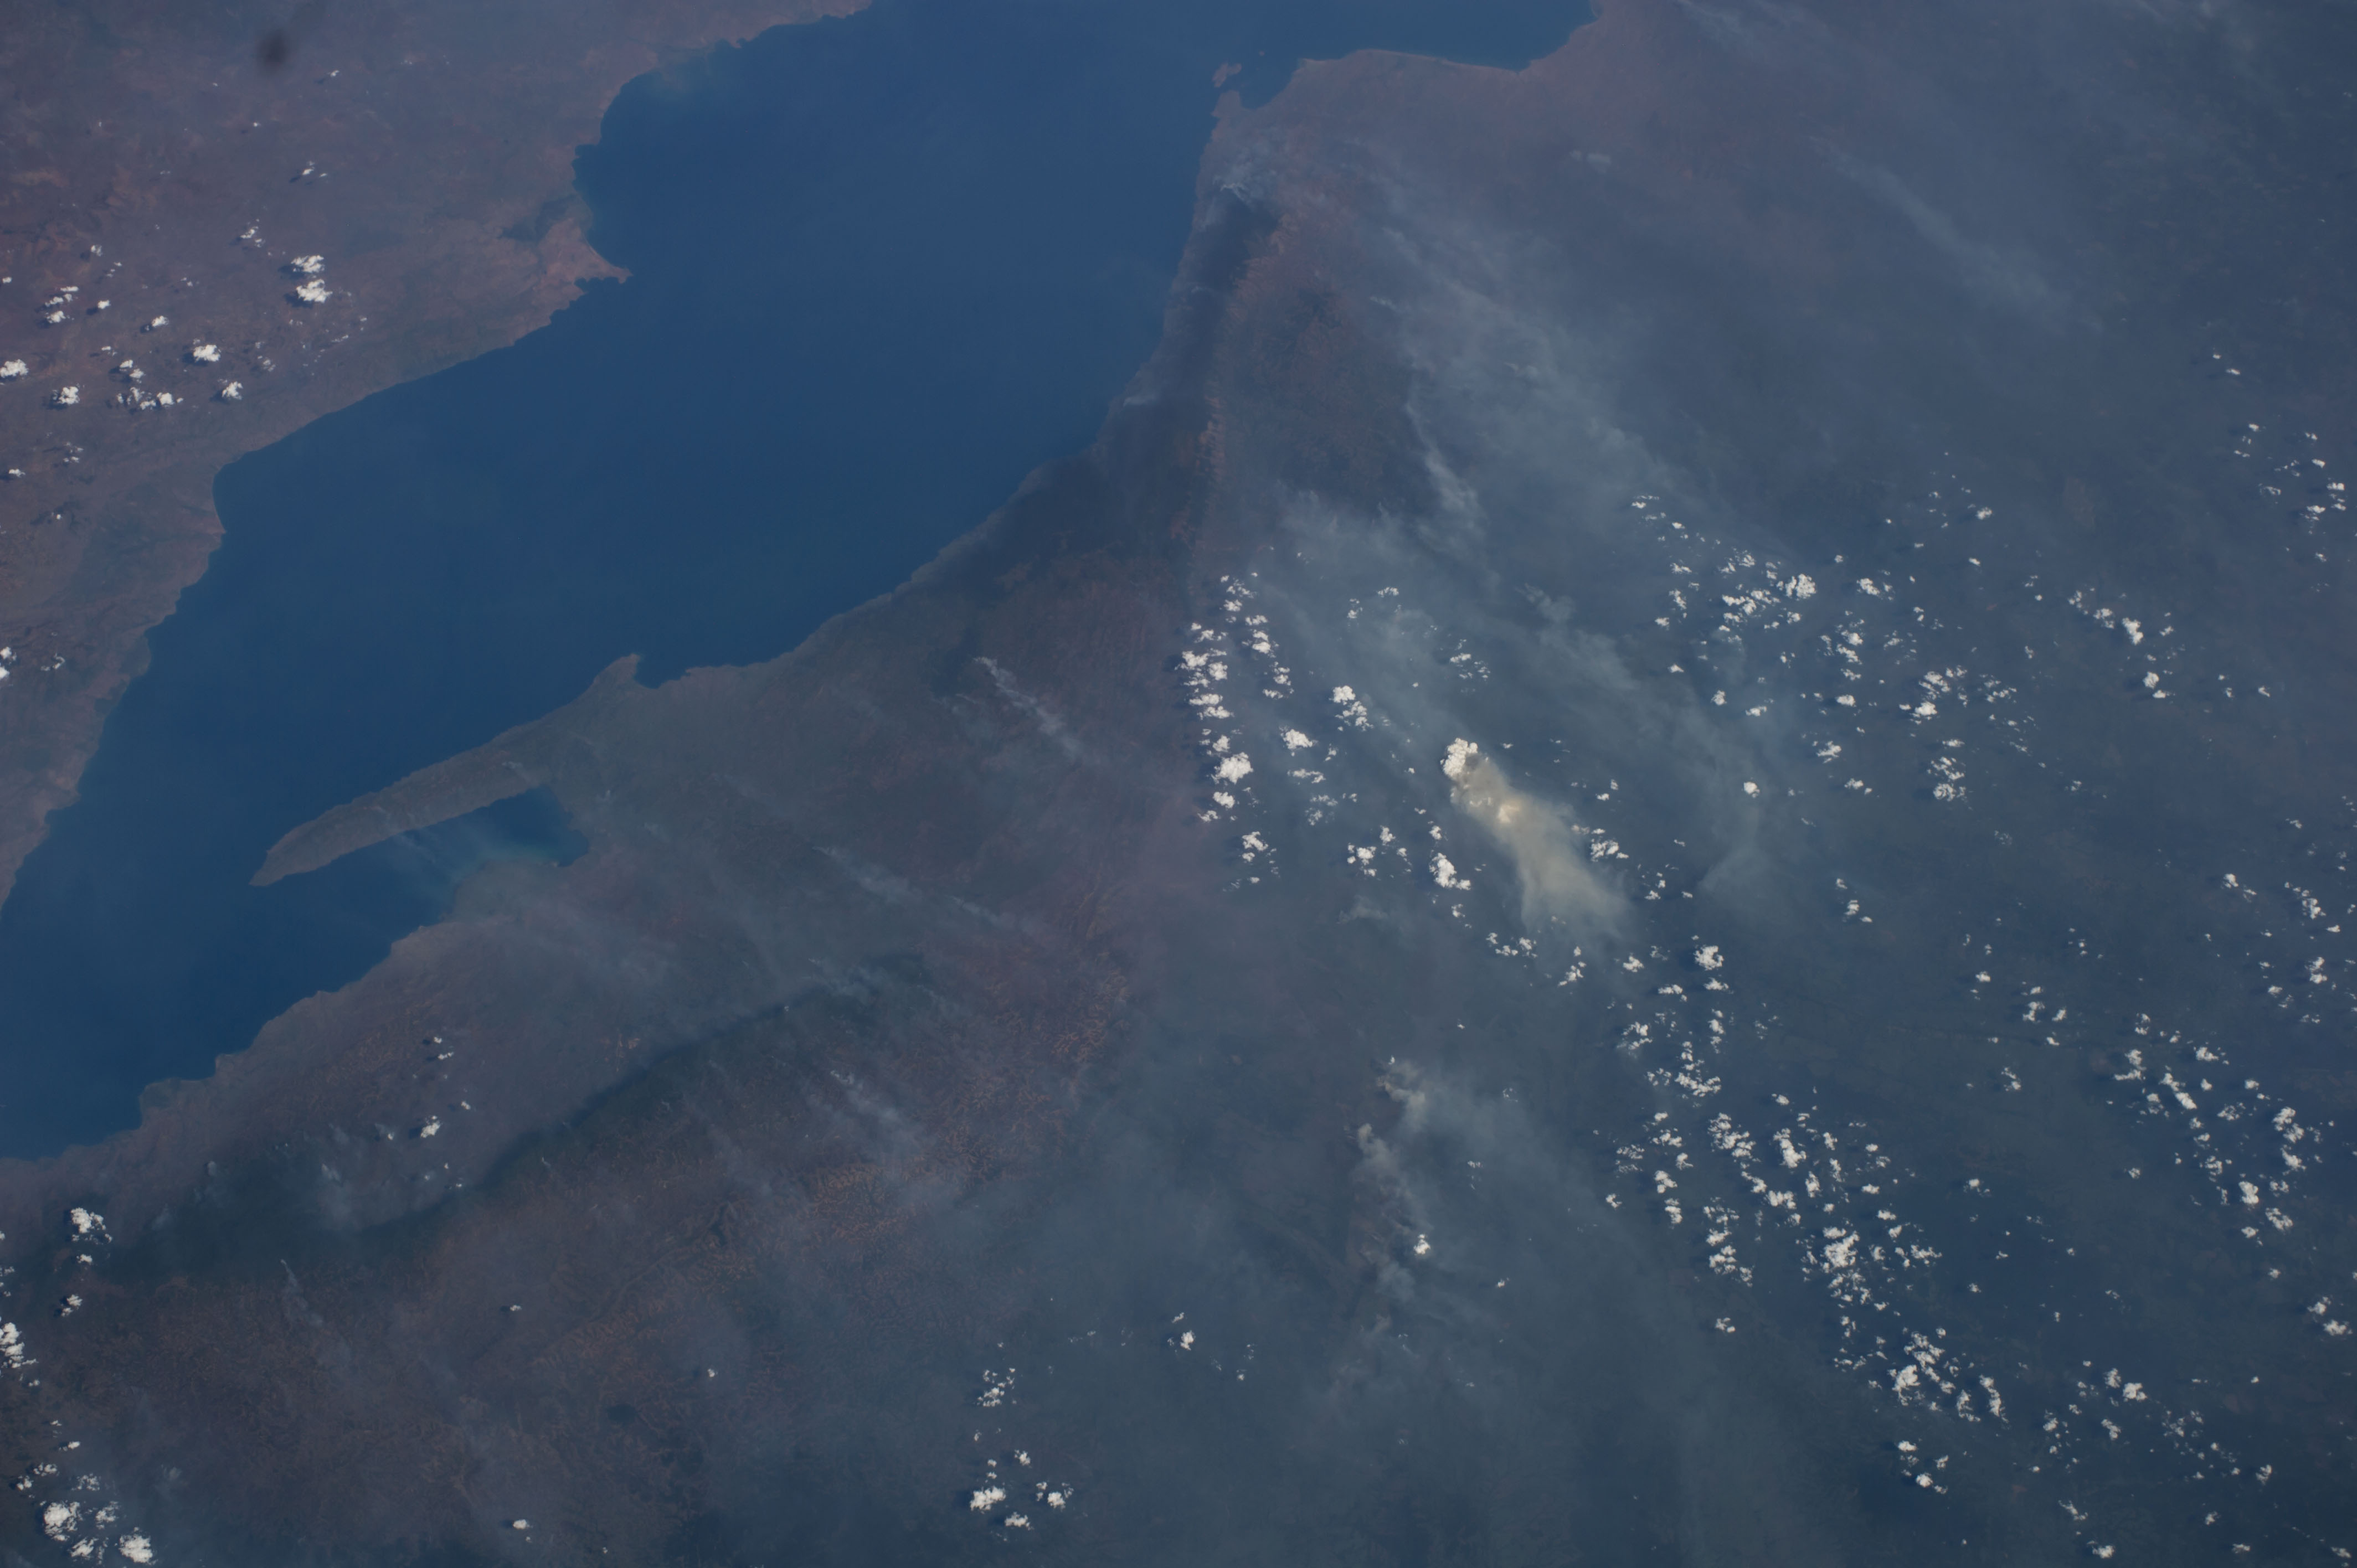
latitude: -5.0
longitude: 28.5
